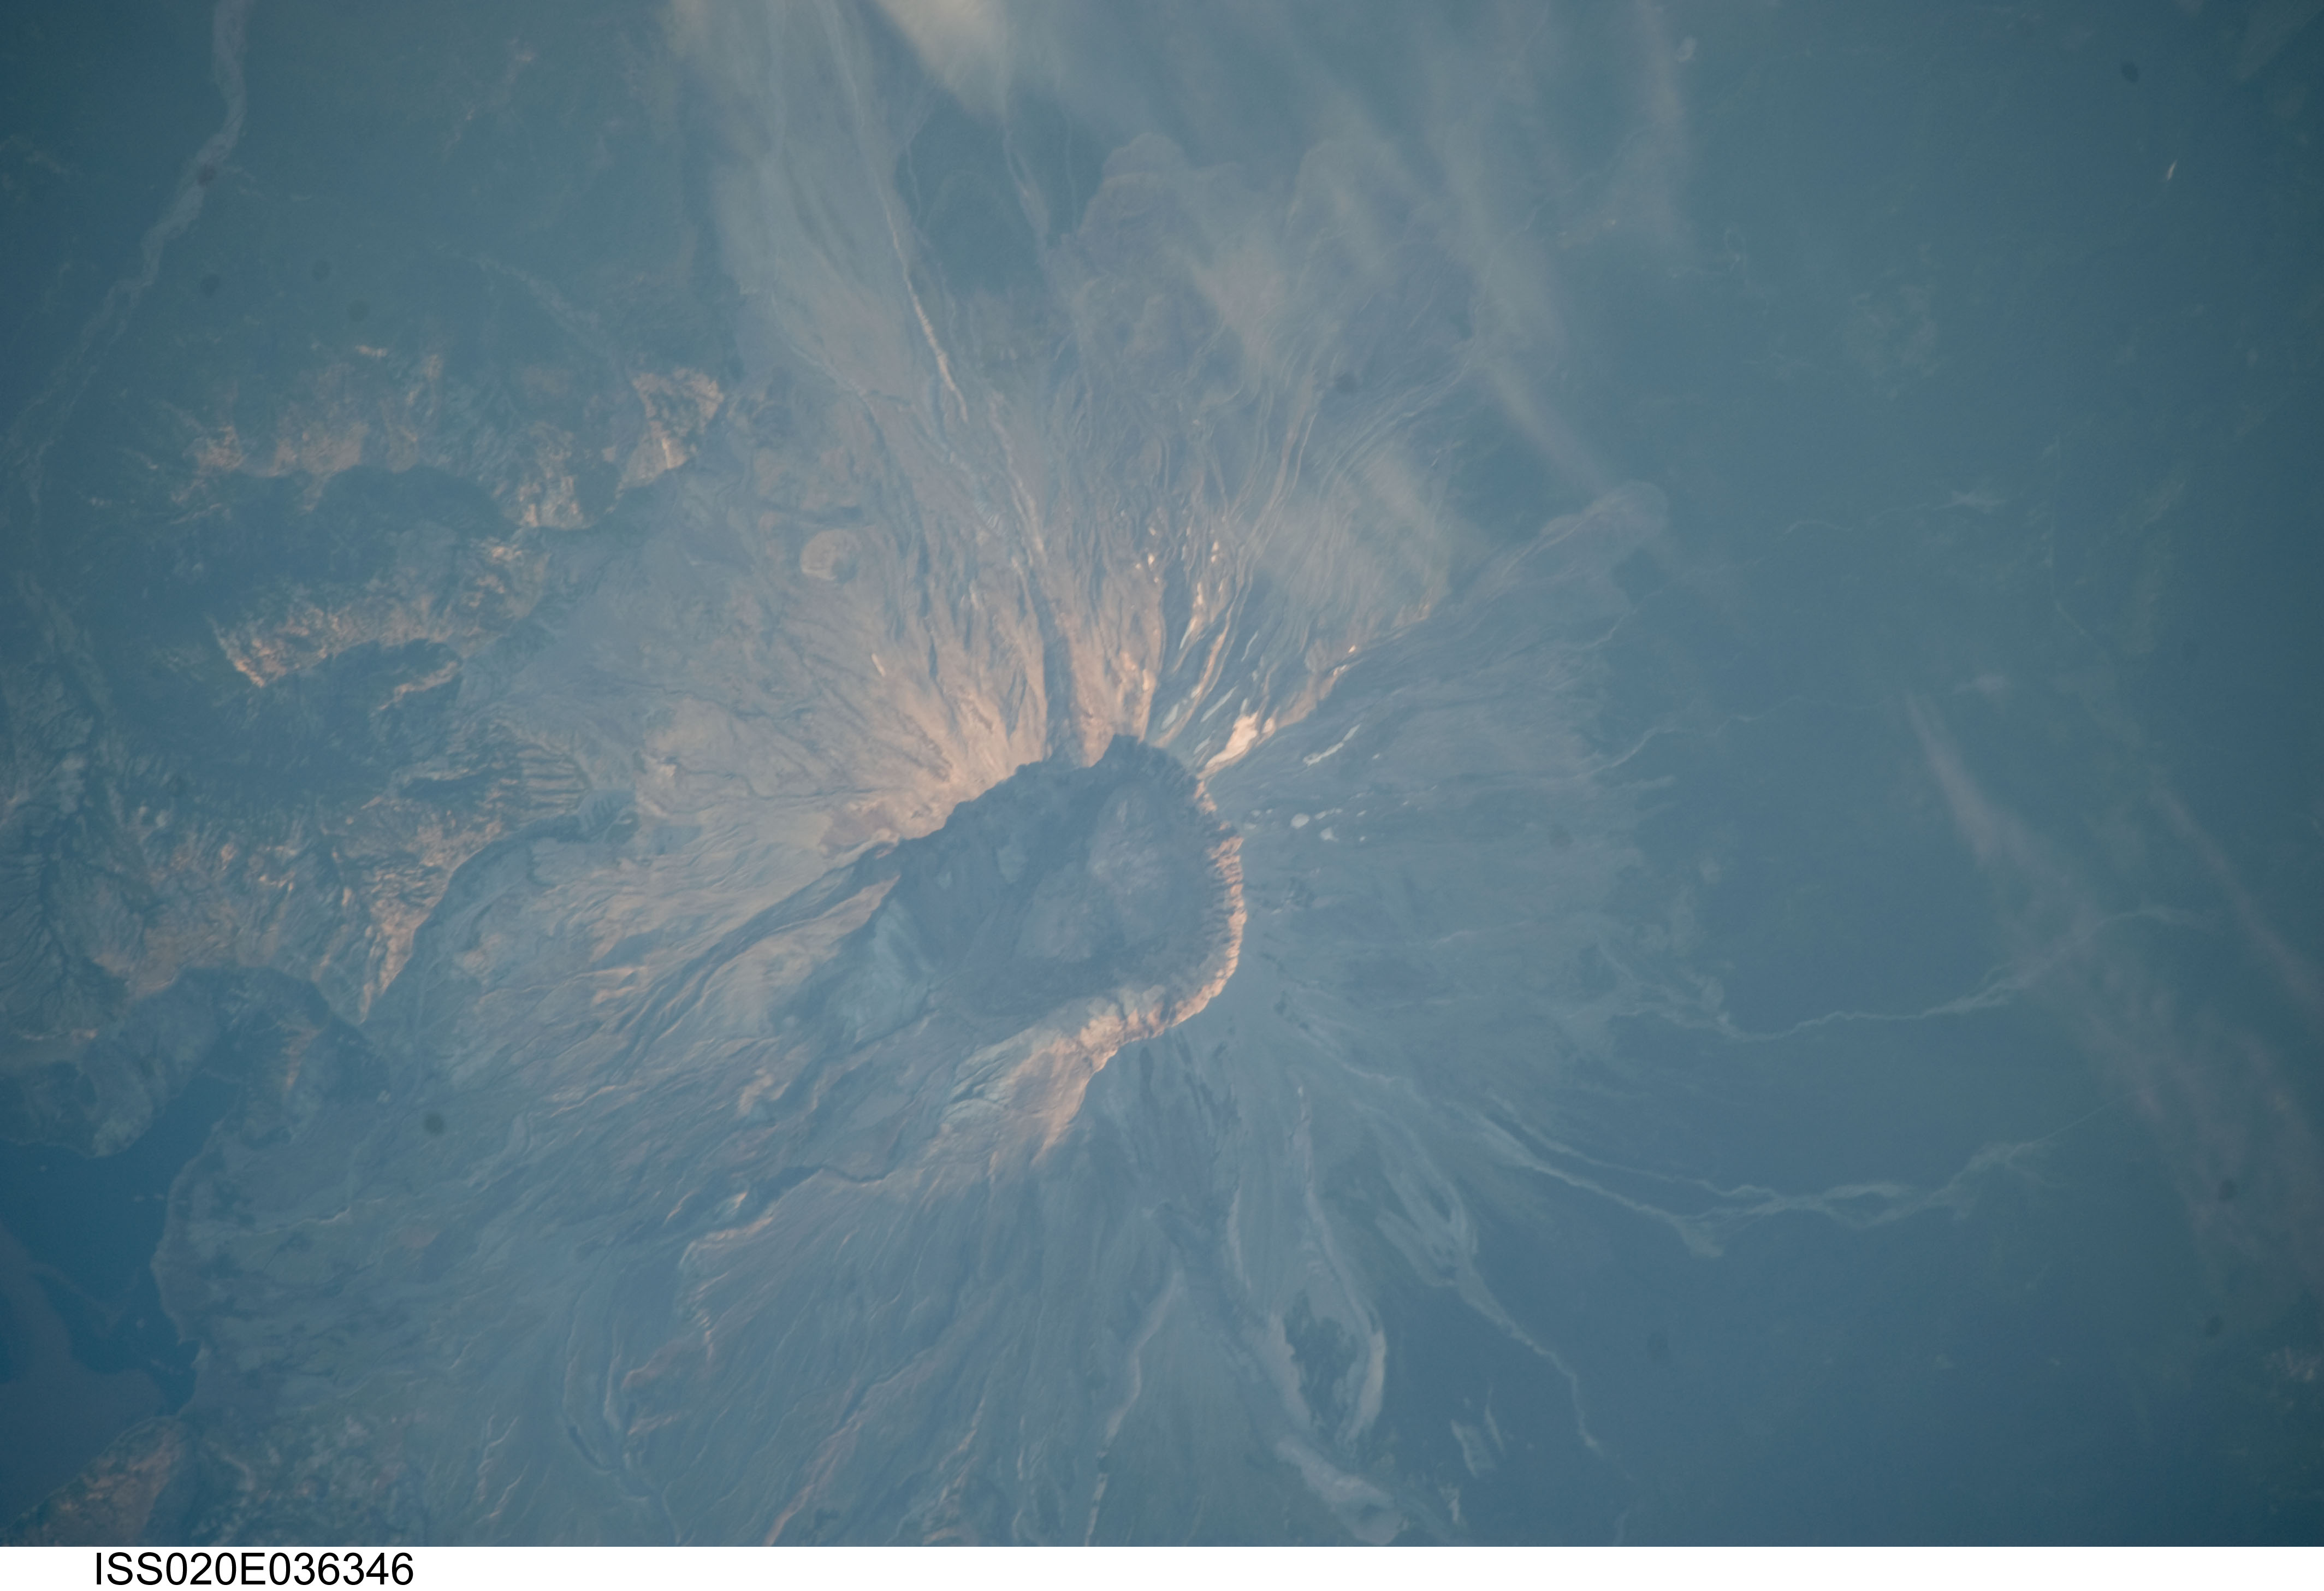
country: USA-WASHINGTON
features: MOUNT ST HELENS
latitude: 46.2
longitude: -122.2
